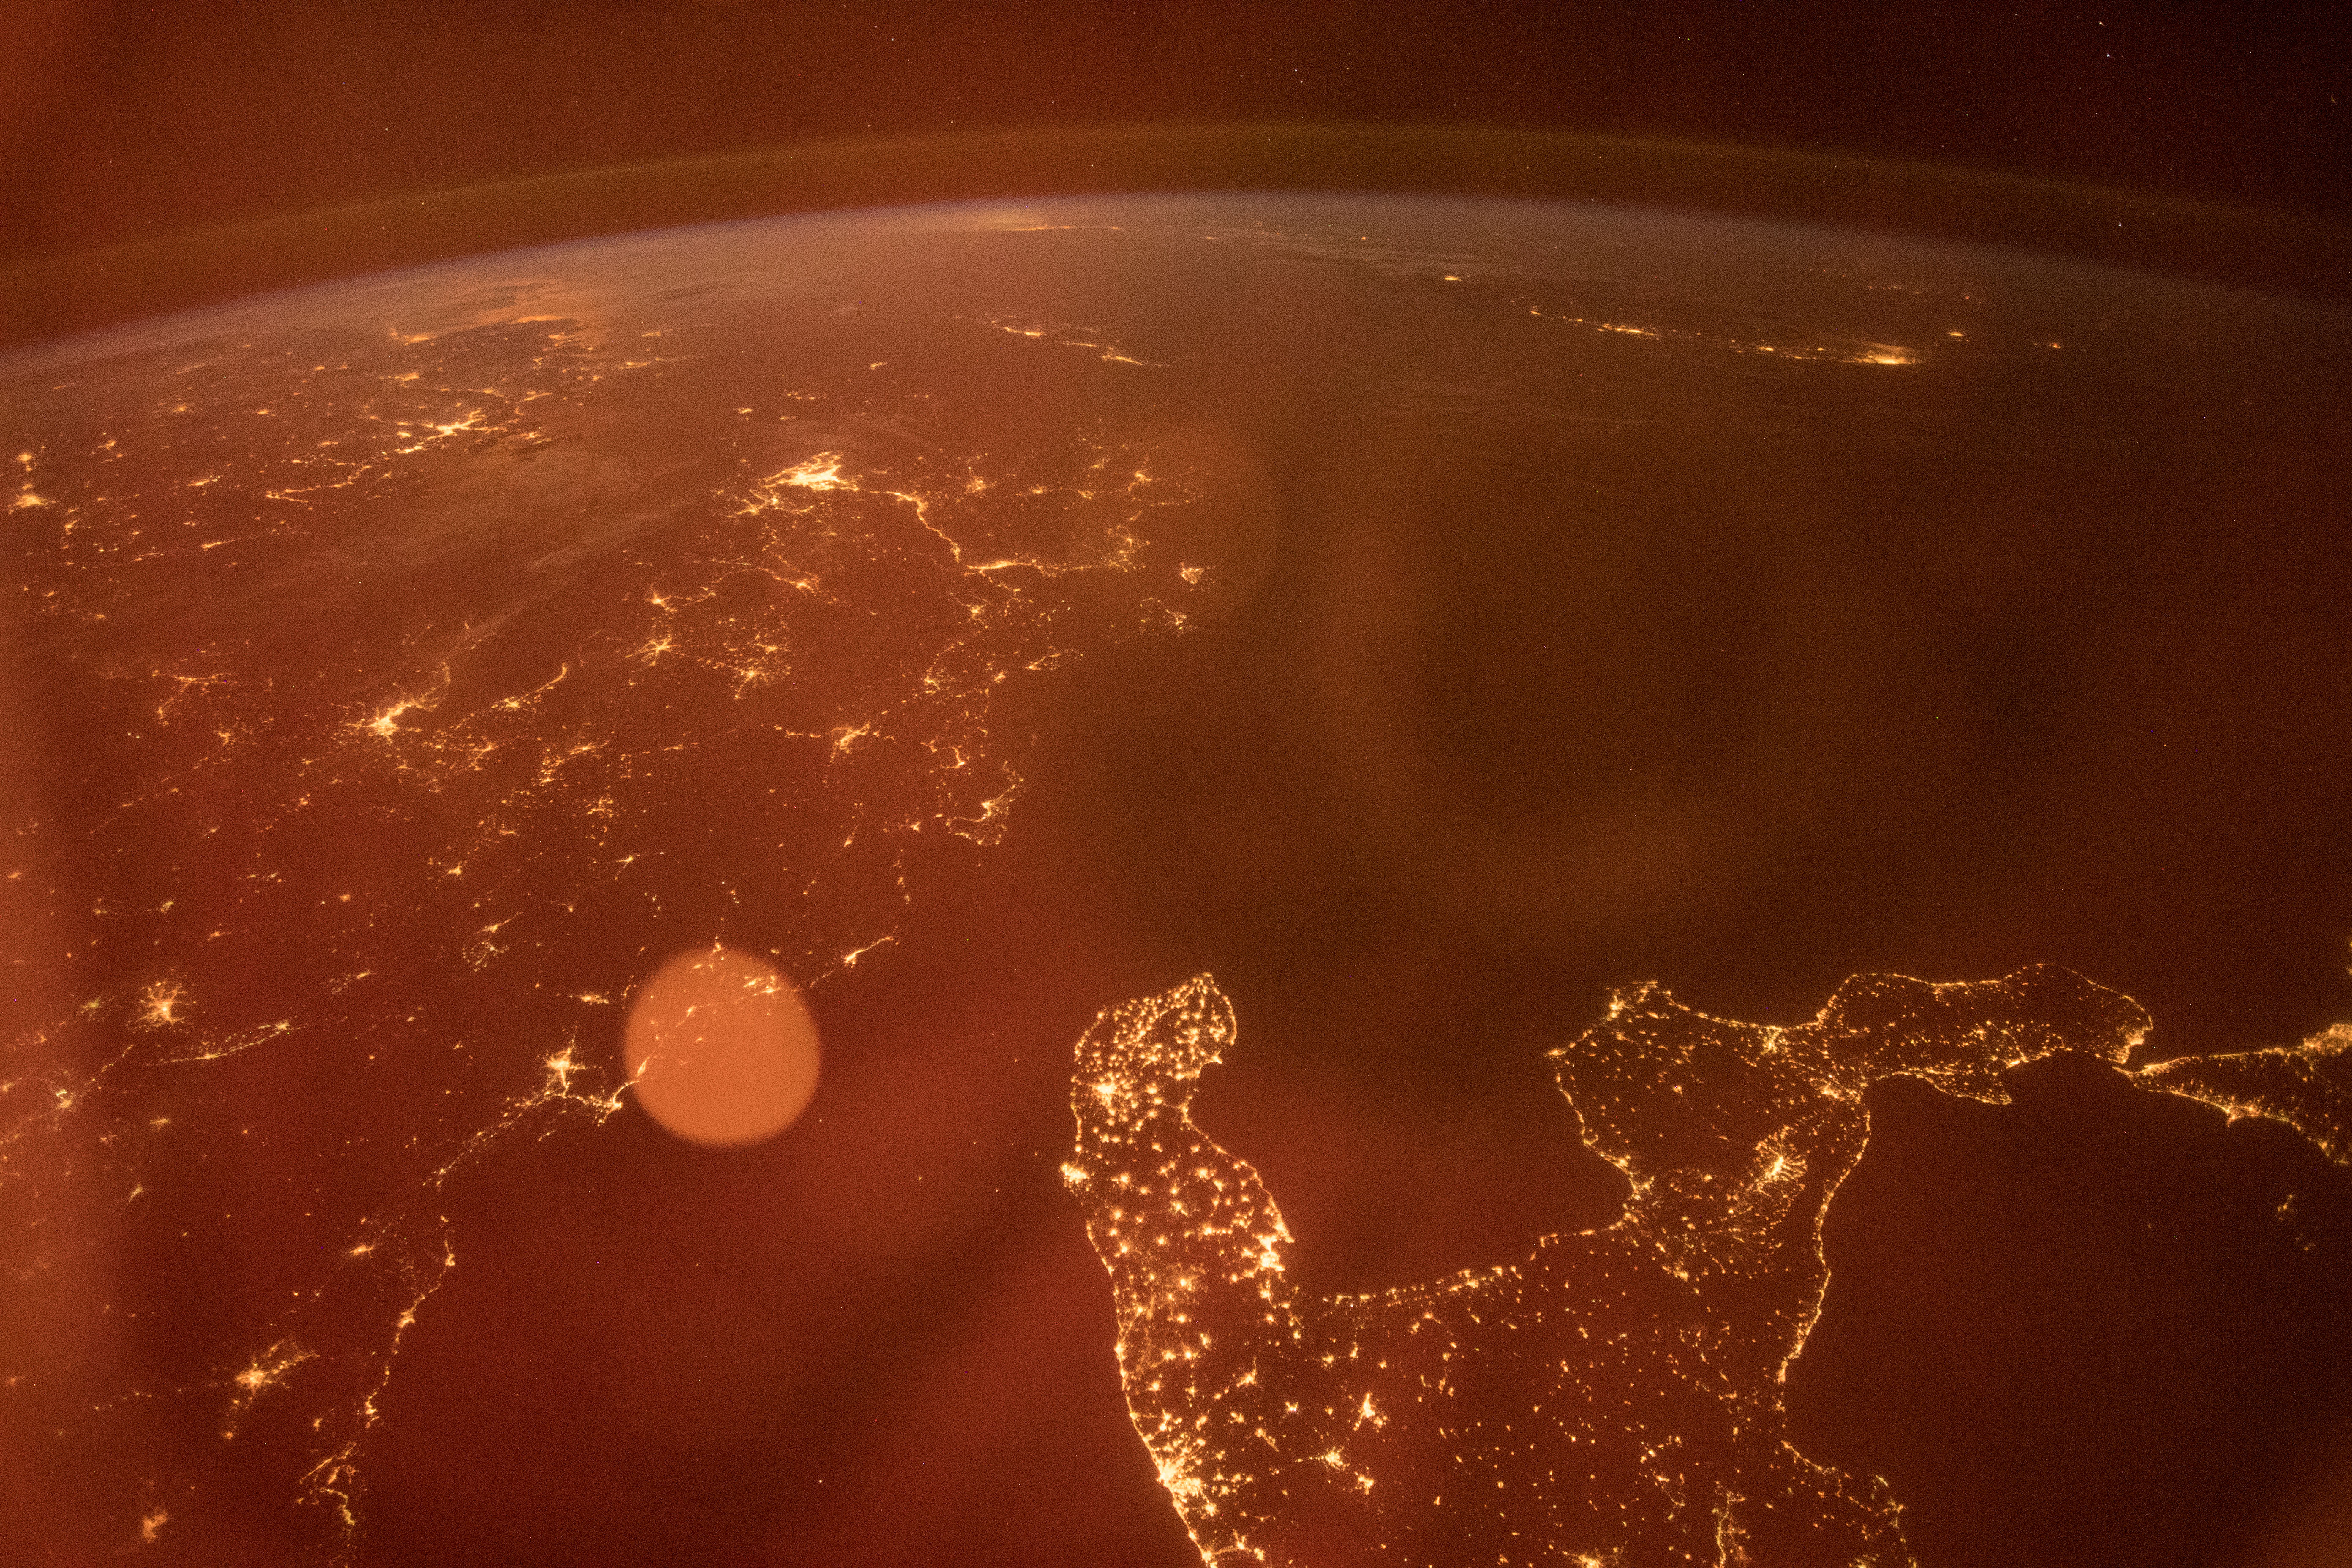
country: GREECE
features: IONIAN SEA, ADRIATIC SEA, LECCE, ANTIPAXOI, PREVEZA, MEDITERRANEAN SEA, NIGHT, EARTH LIMB
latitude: 39.1
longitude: 19.2
